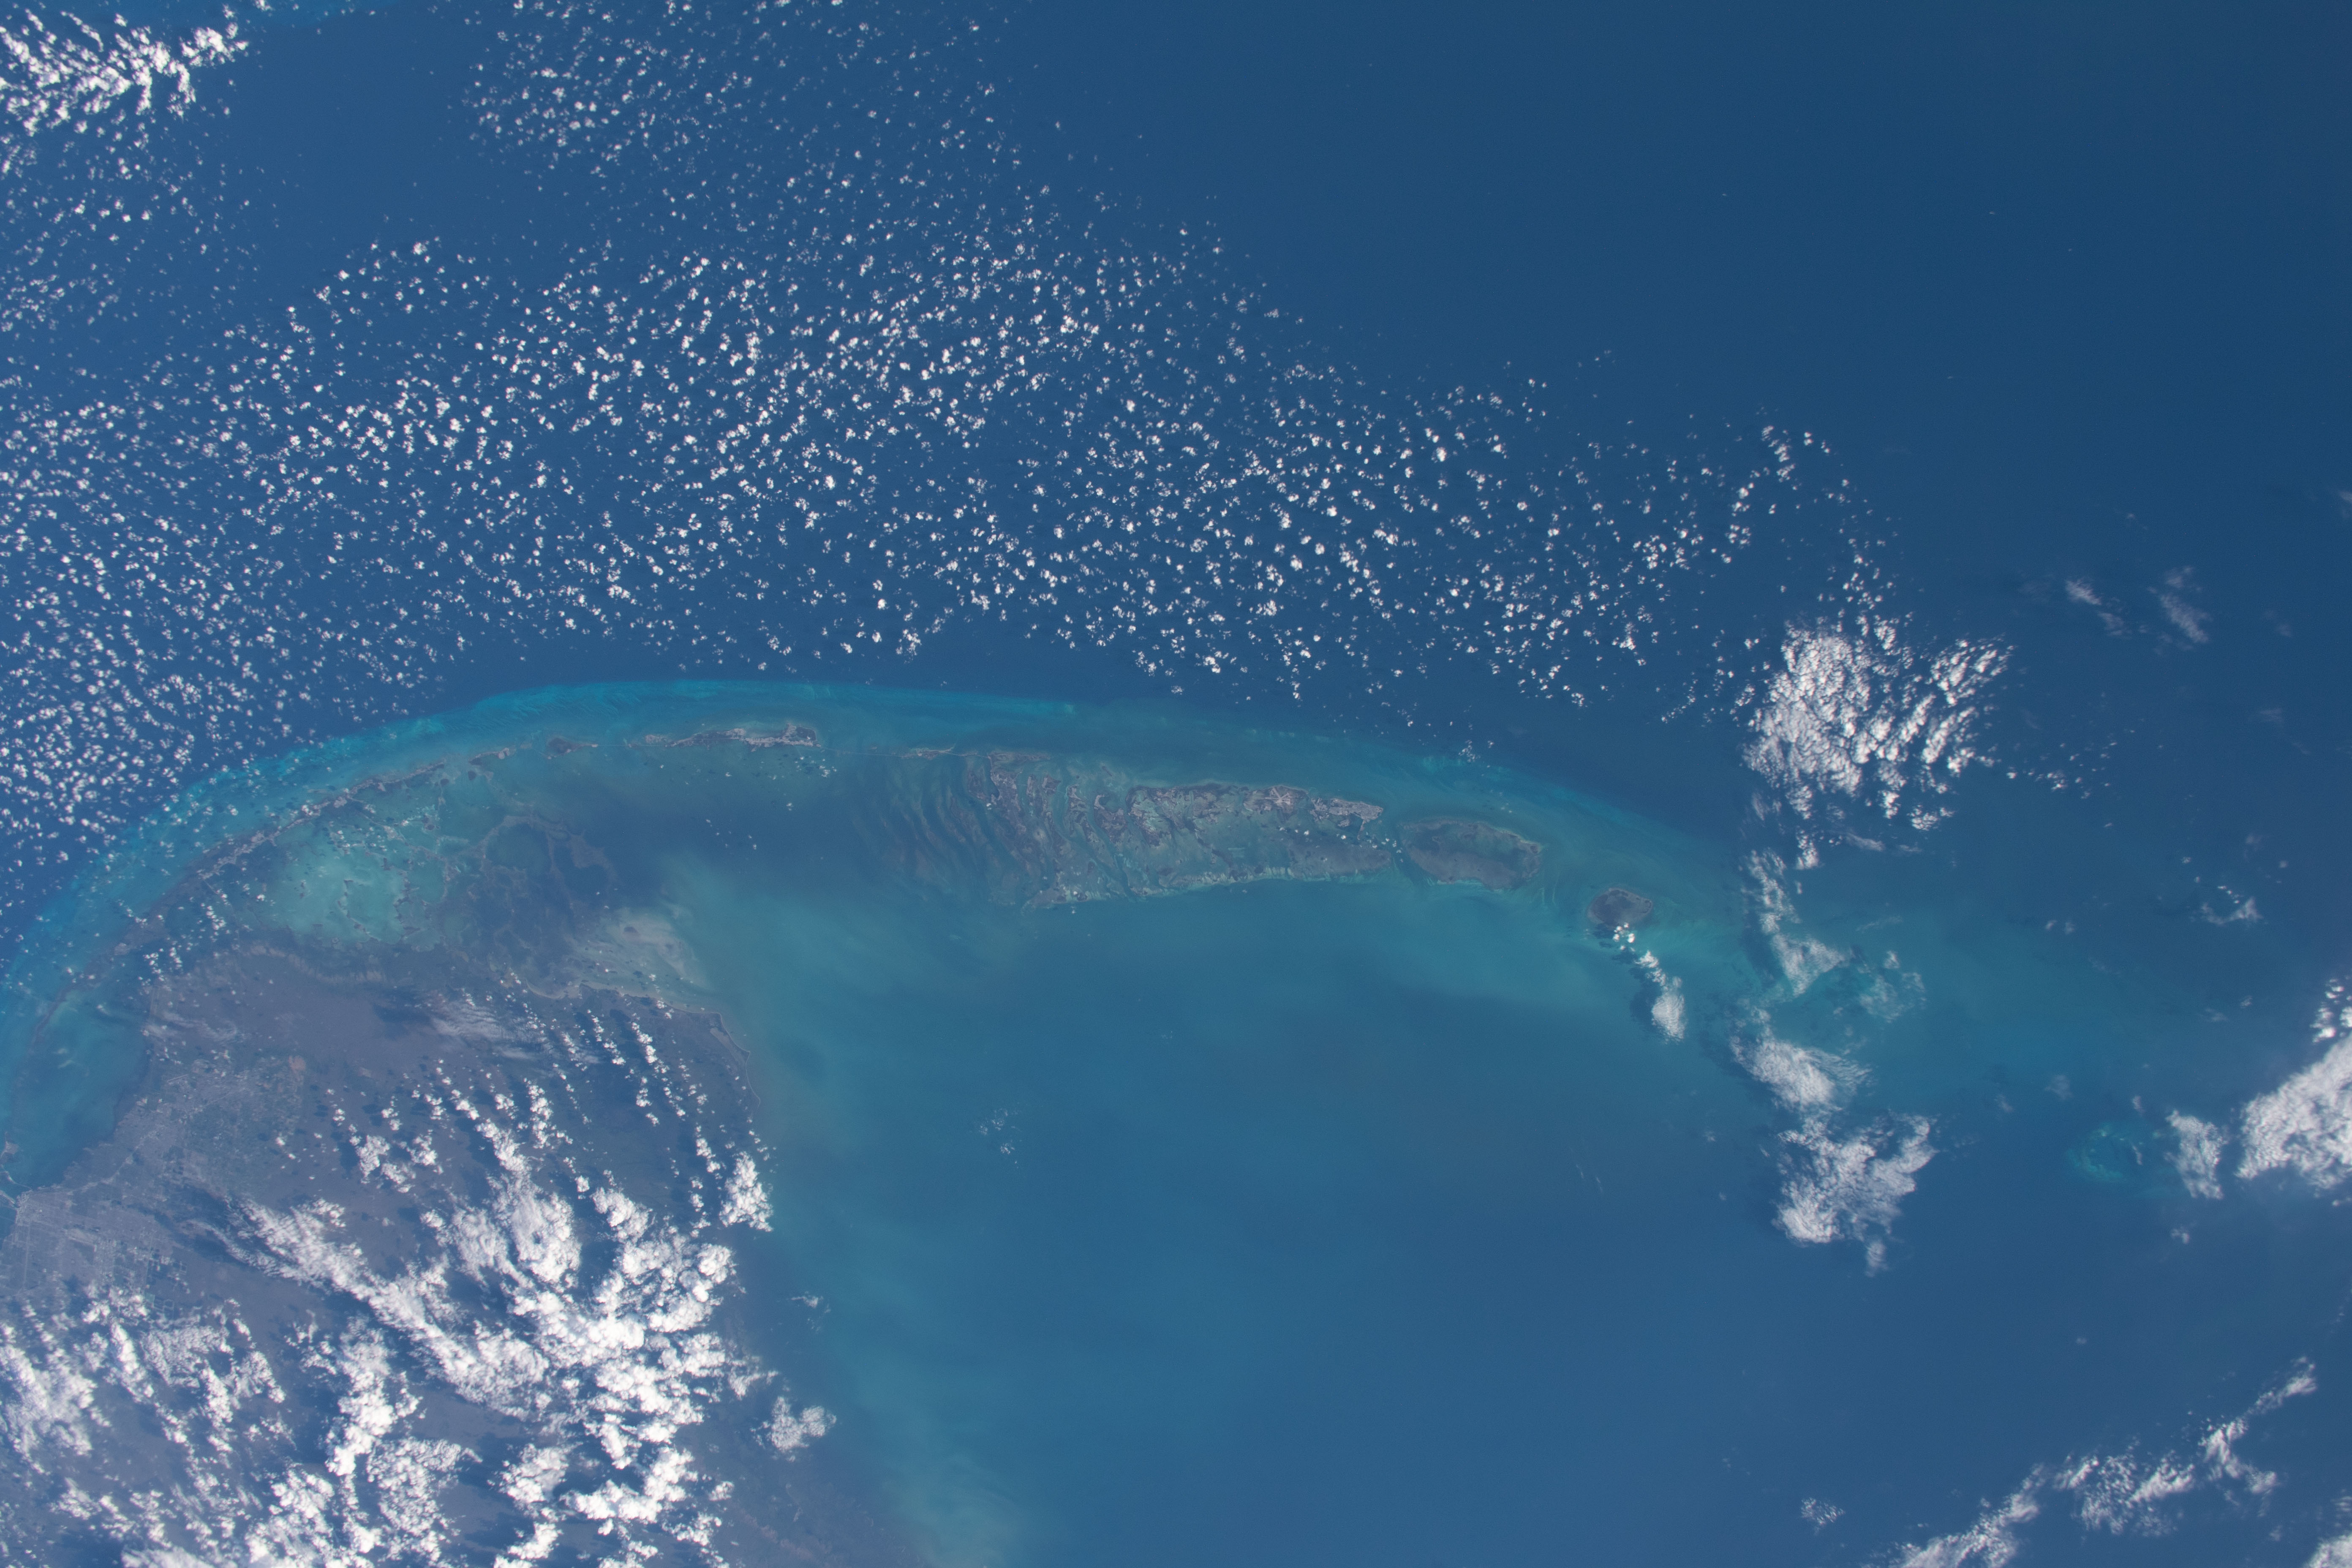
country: USA-FLORIDA
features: HOMESTEAD, VACA KEY, WILDLIFE REFUGE, KEY WEST, STOCK ISLAND, TURKEY BASIN
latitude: 24.5
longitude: -81.0
